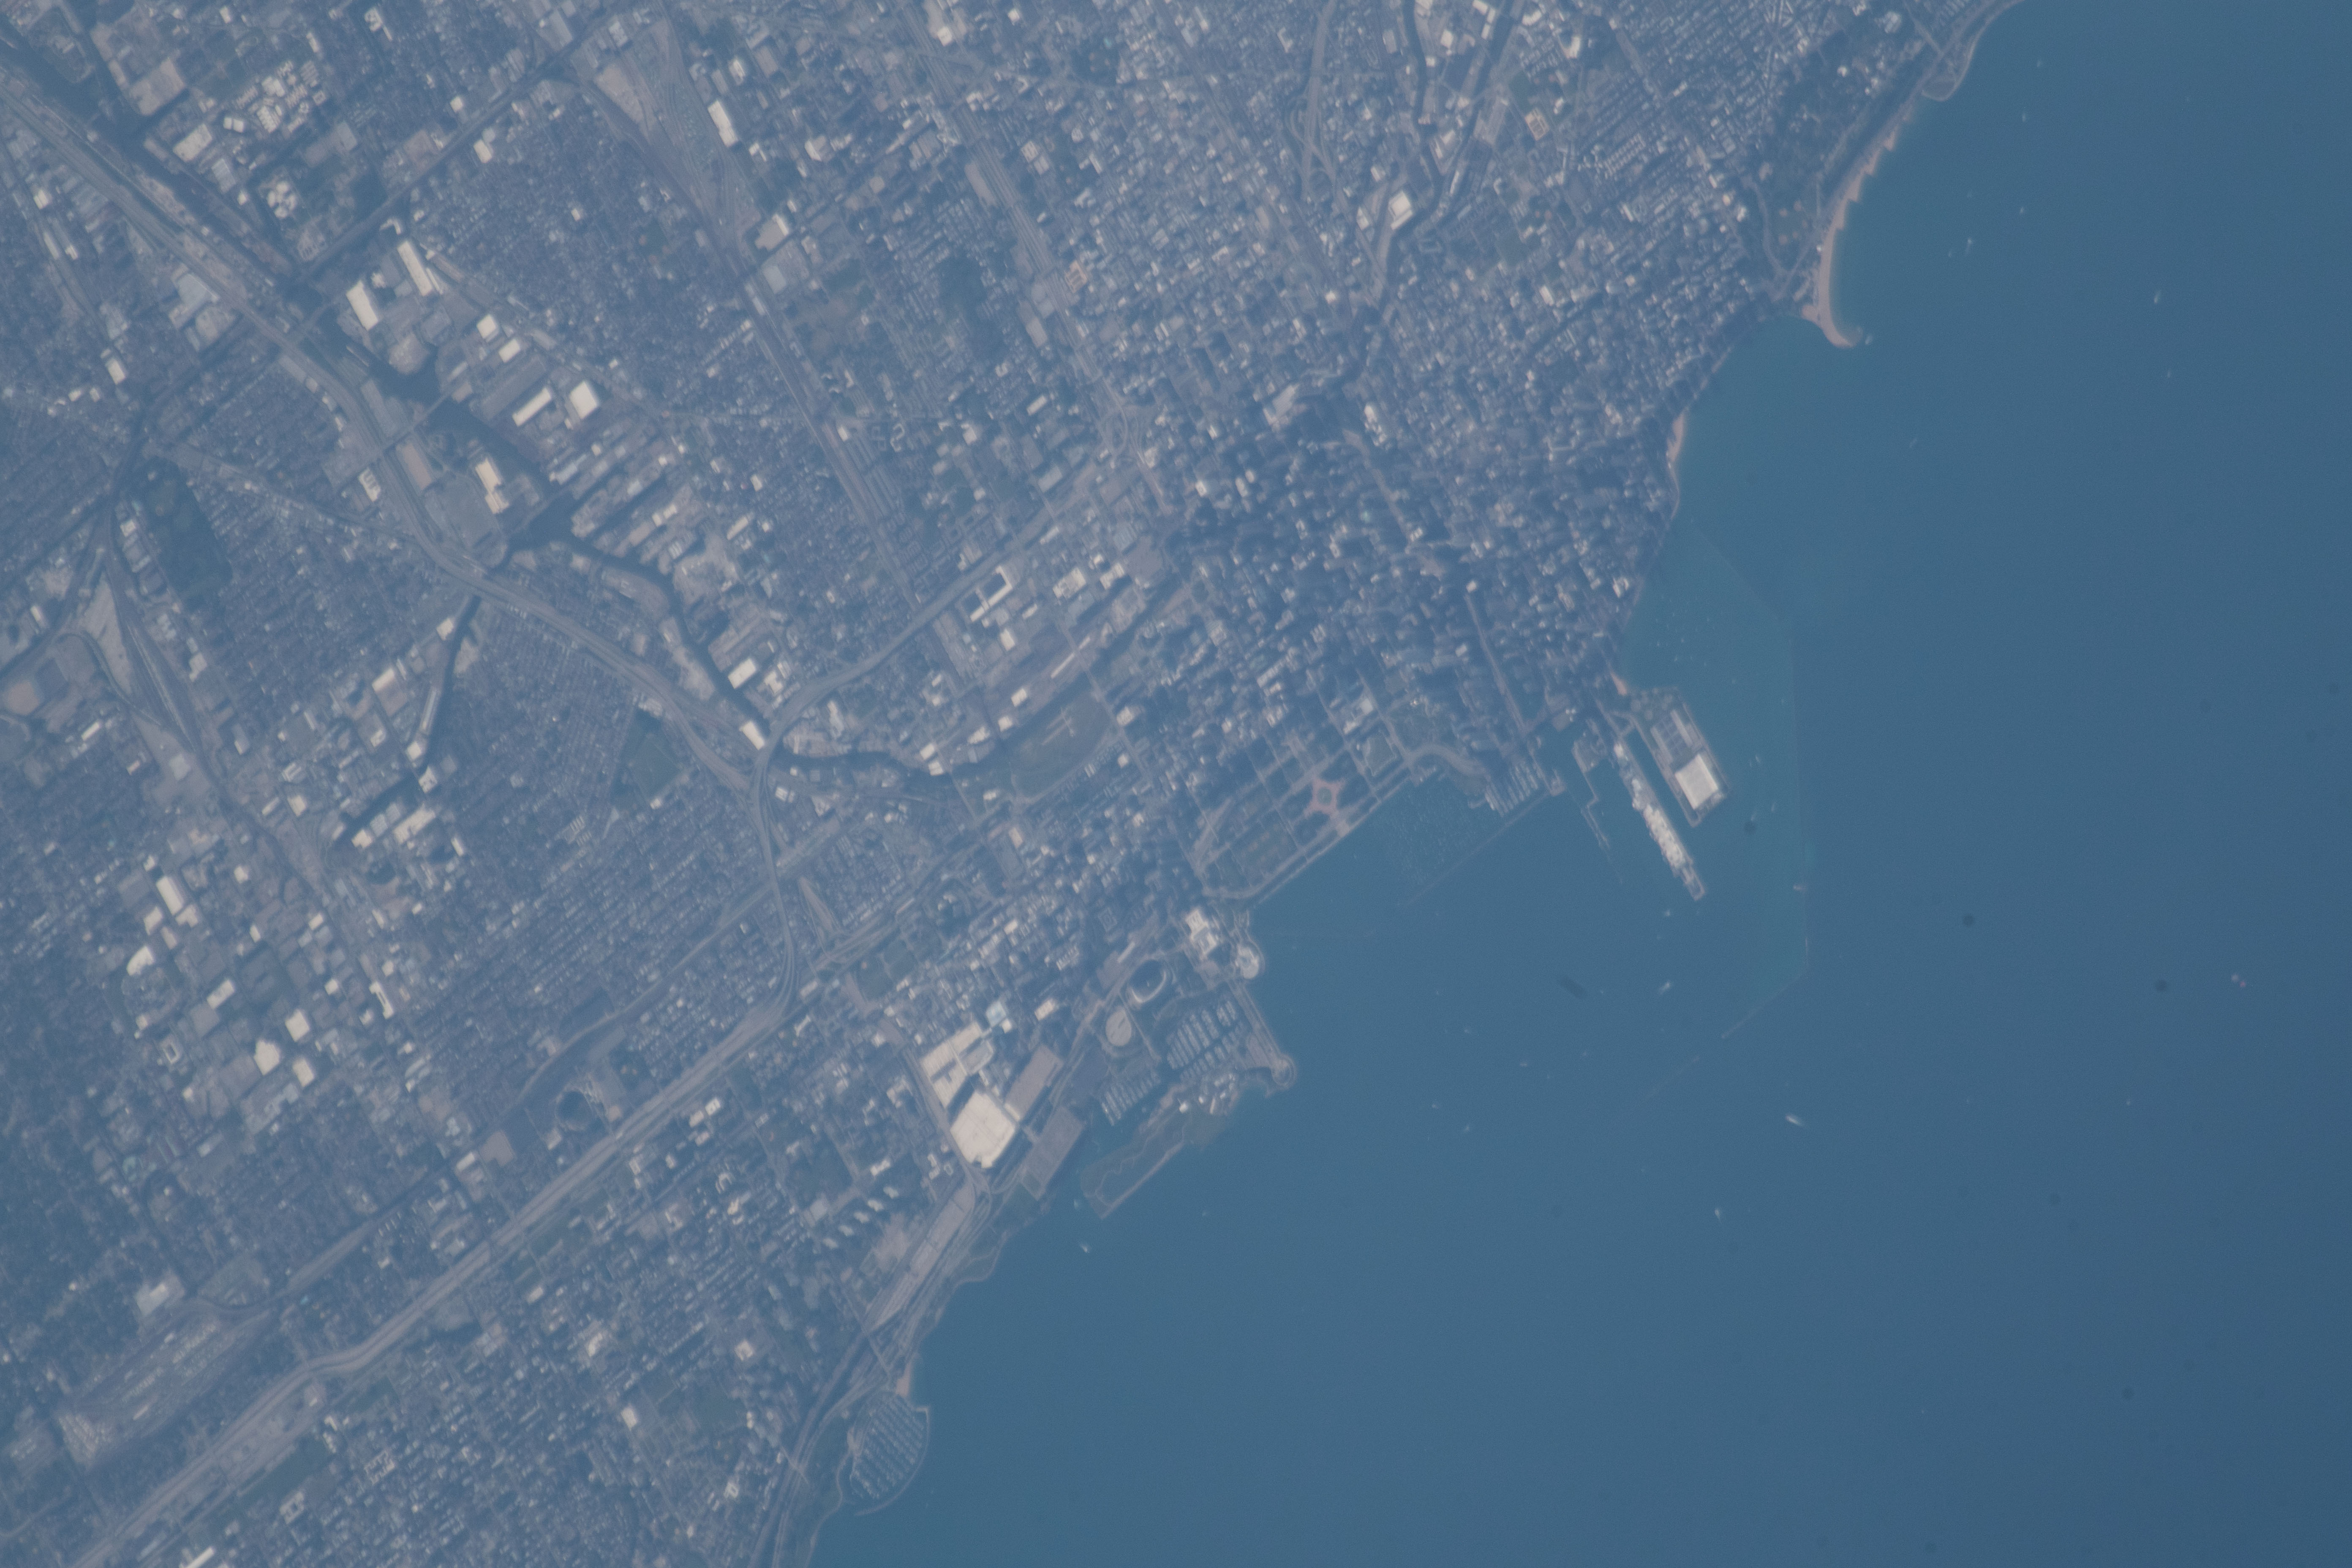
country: USA-ILLINOIS
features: CHICAGO, DOWNTOWN, LAKE MICHIGAN
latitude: 41.9
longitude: -87.6
